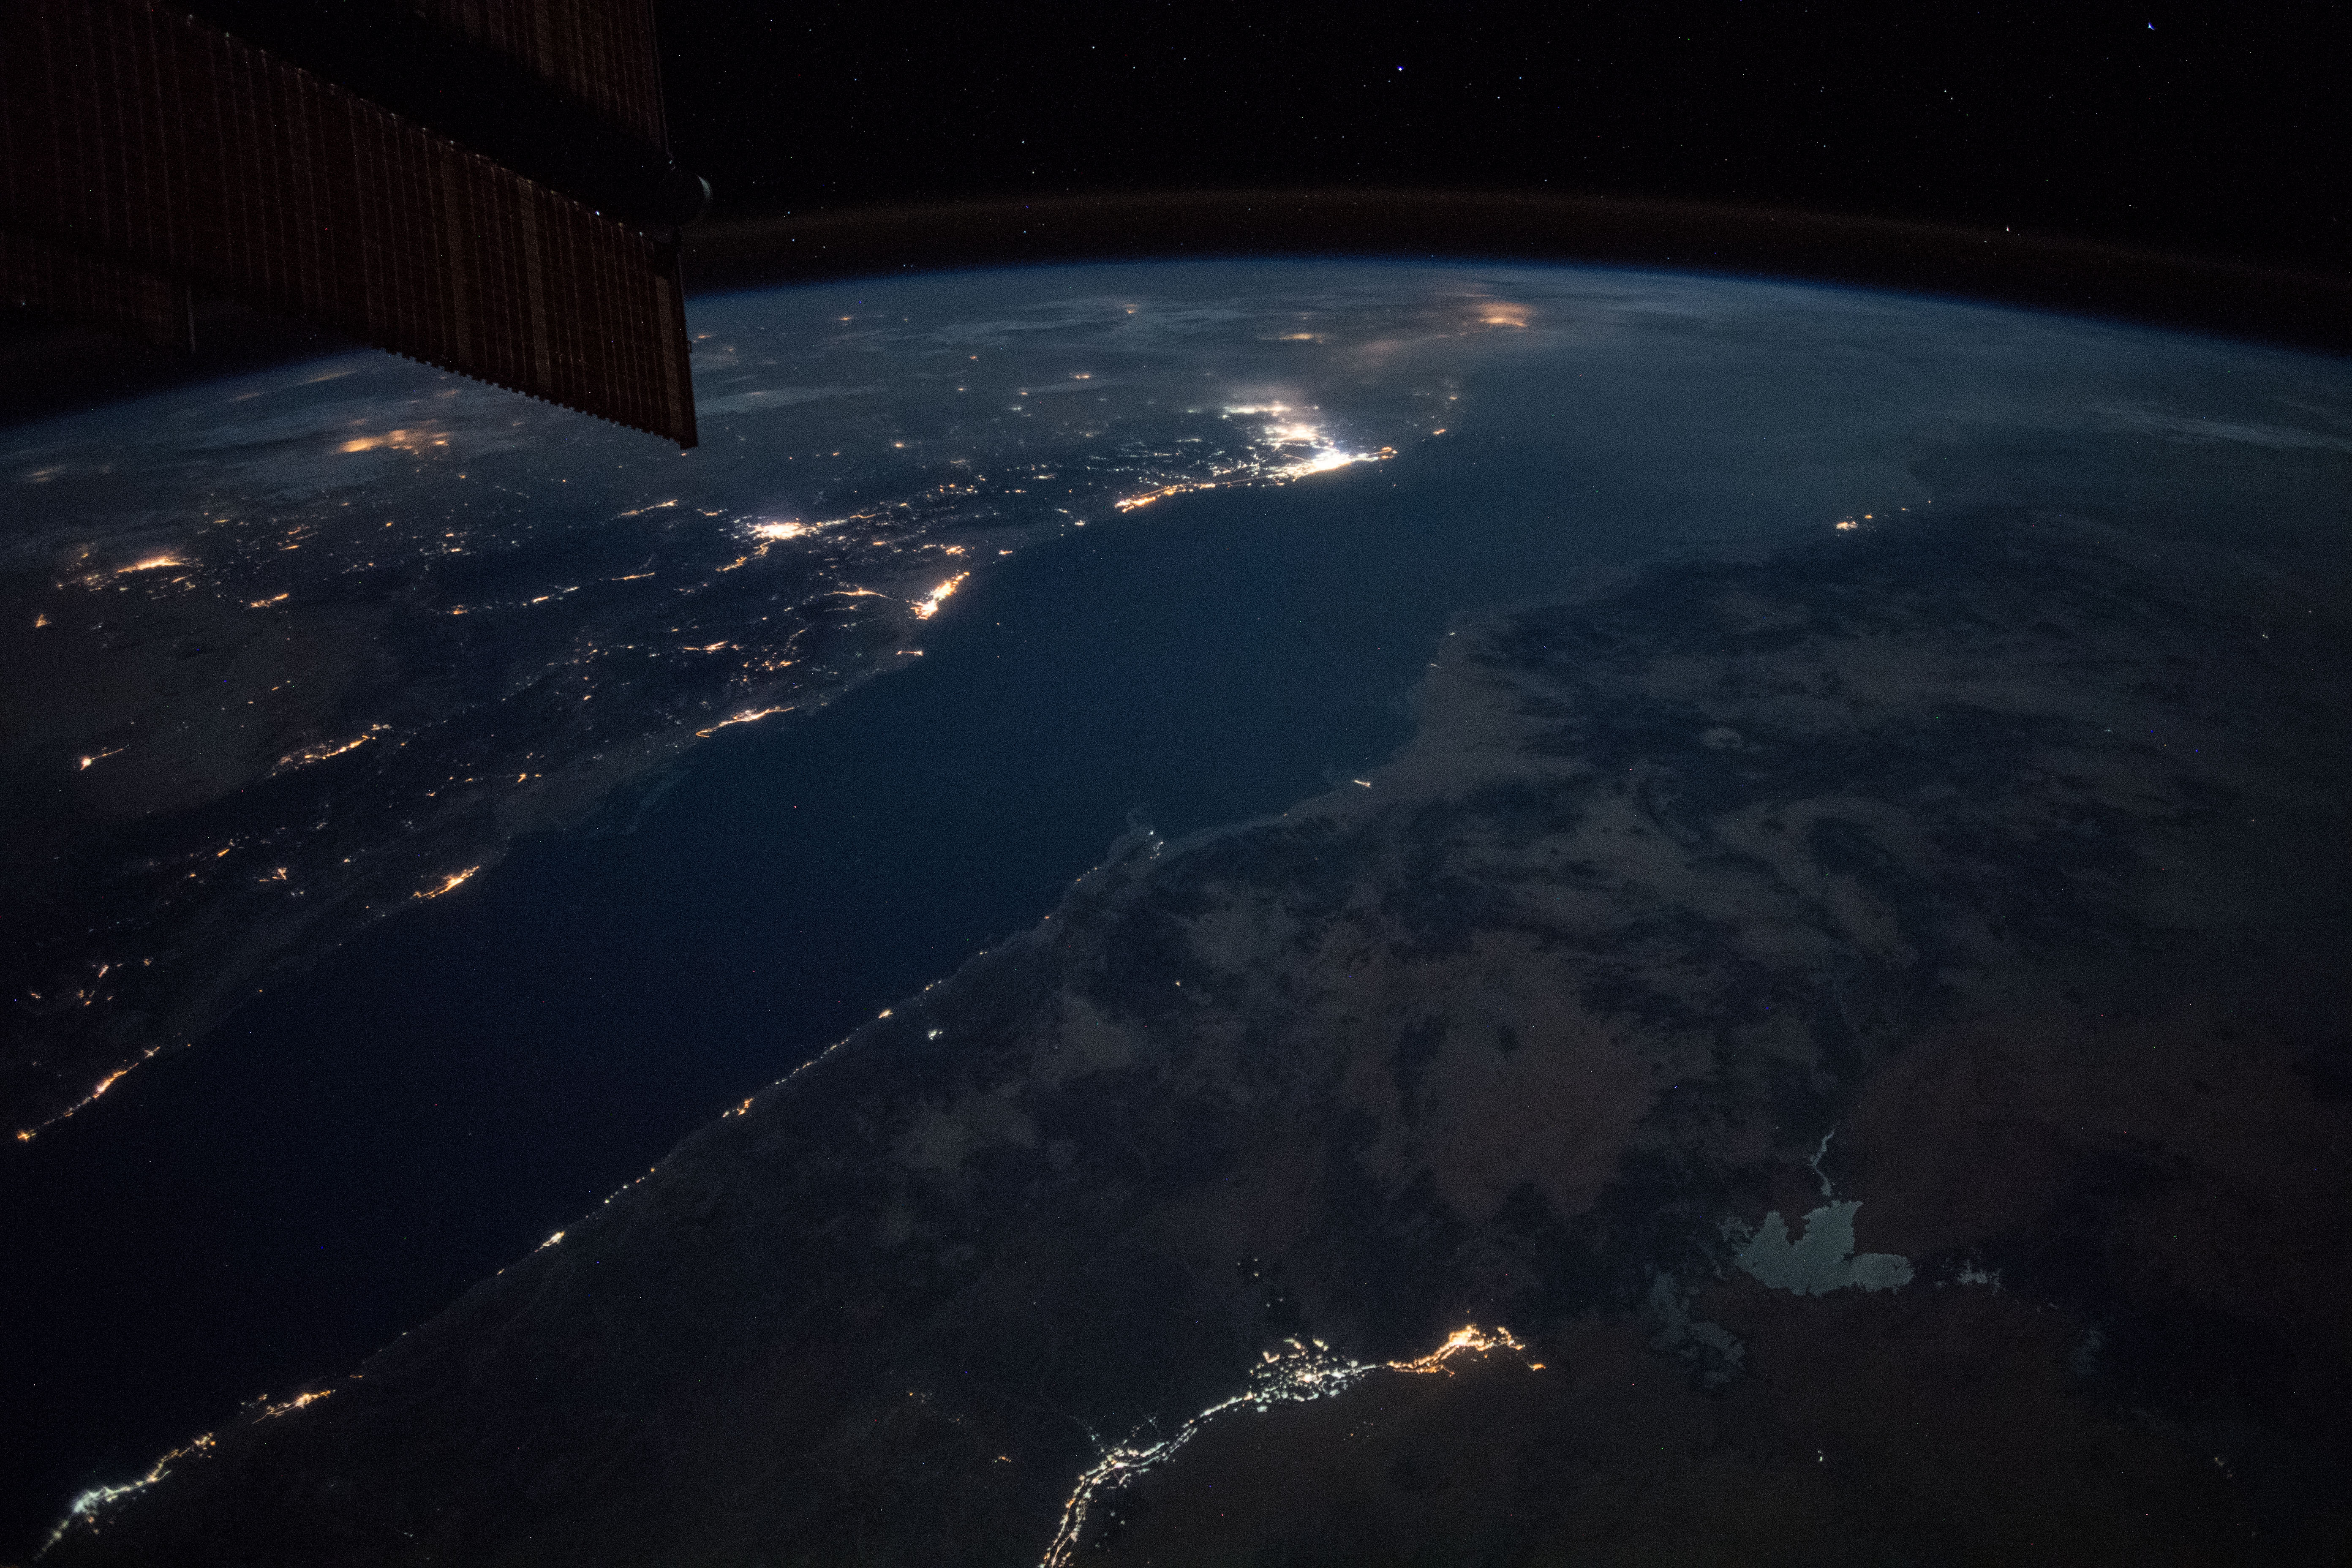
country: EGYPT
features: RED SEA, NUBIAN DESERT, ASWAN CITY, HEJAZ MOUNTAINS, YANBU CITY, JEDDAH CITY, MEDINA CITY
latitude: 23.8
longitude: 35.9
